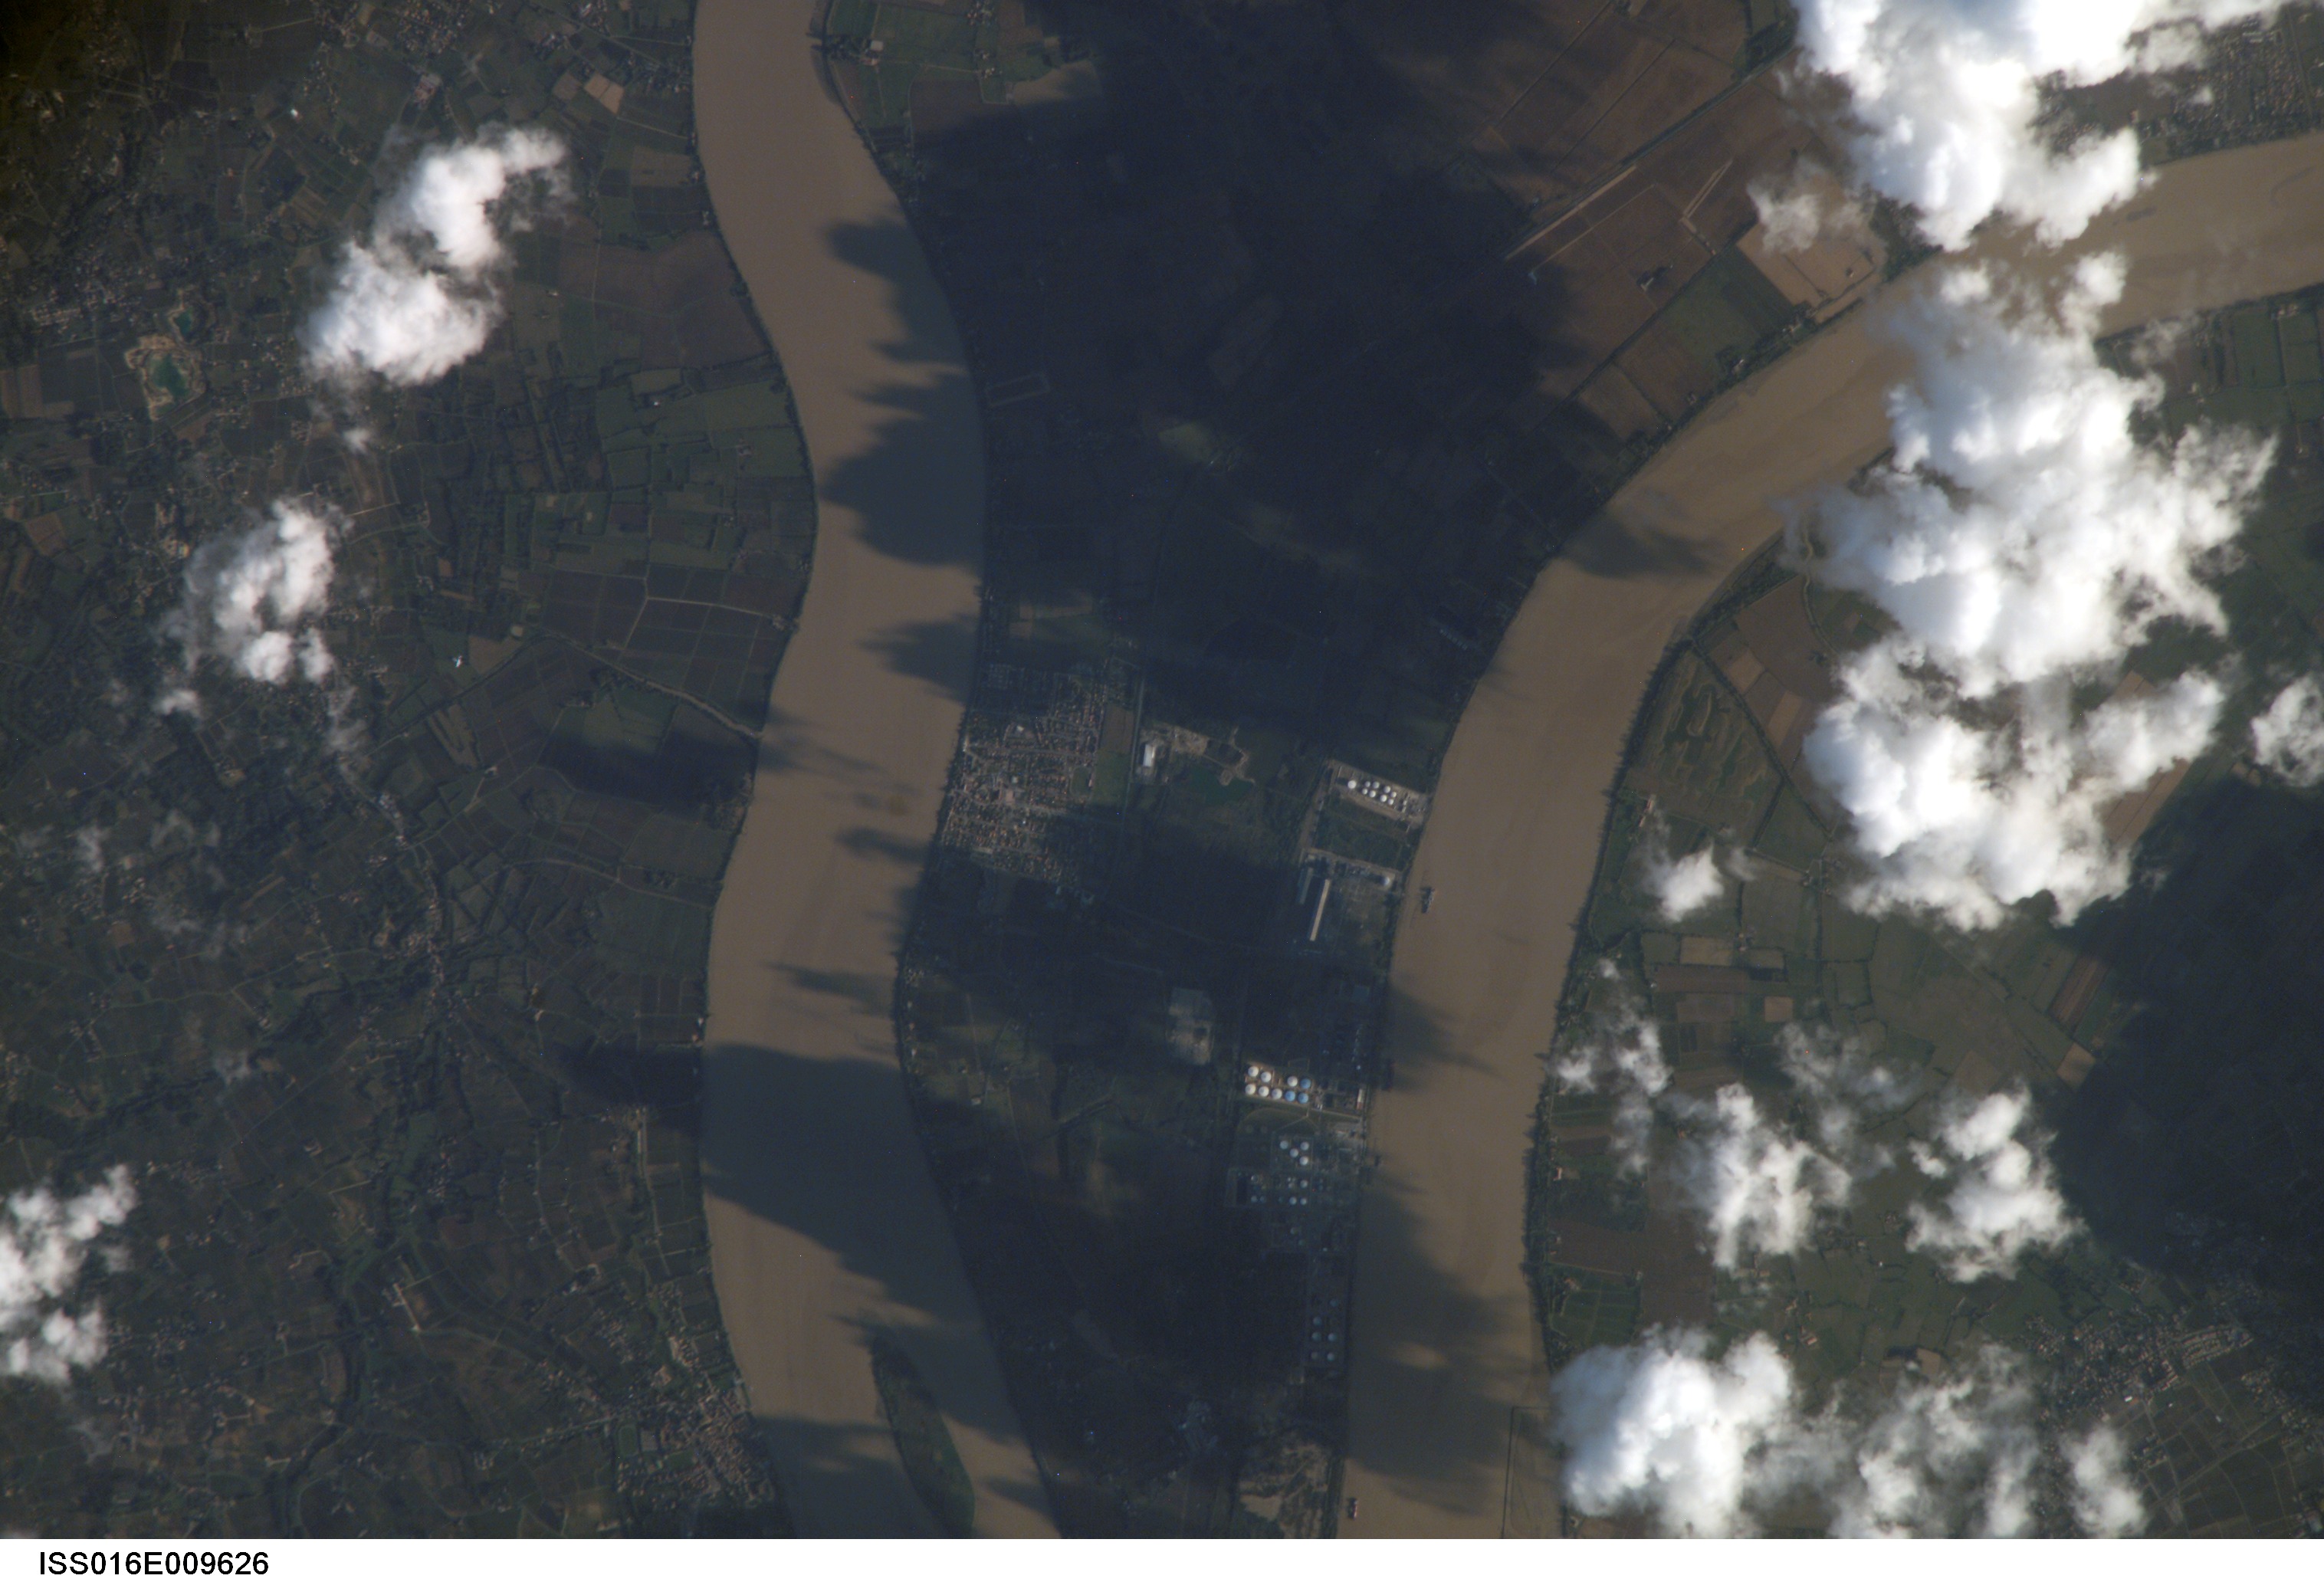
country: FRANCE
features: AMBES, DORDOGNE R., GARONNE R.
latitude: 45.0
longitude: -0.5
